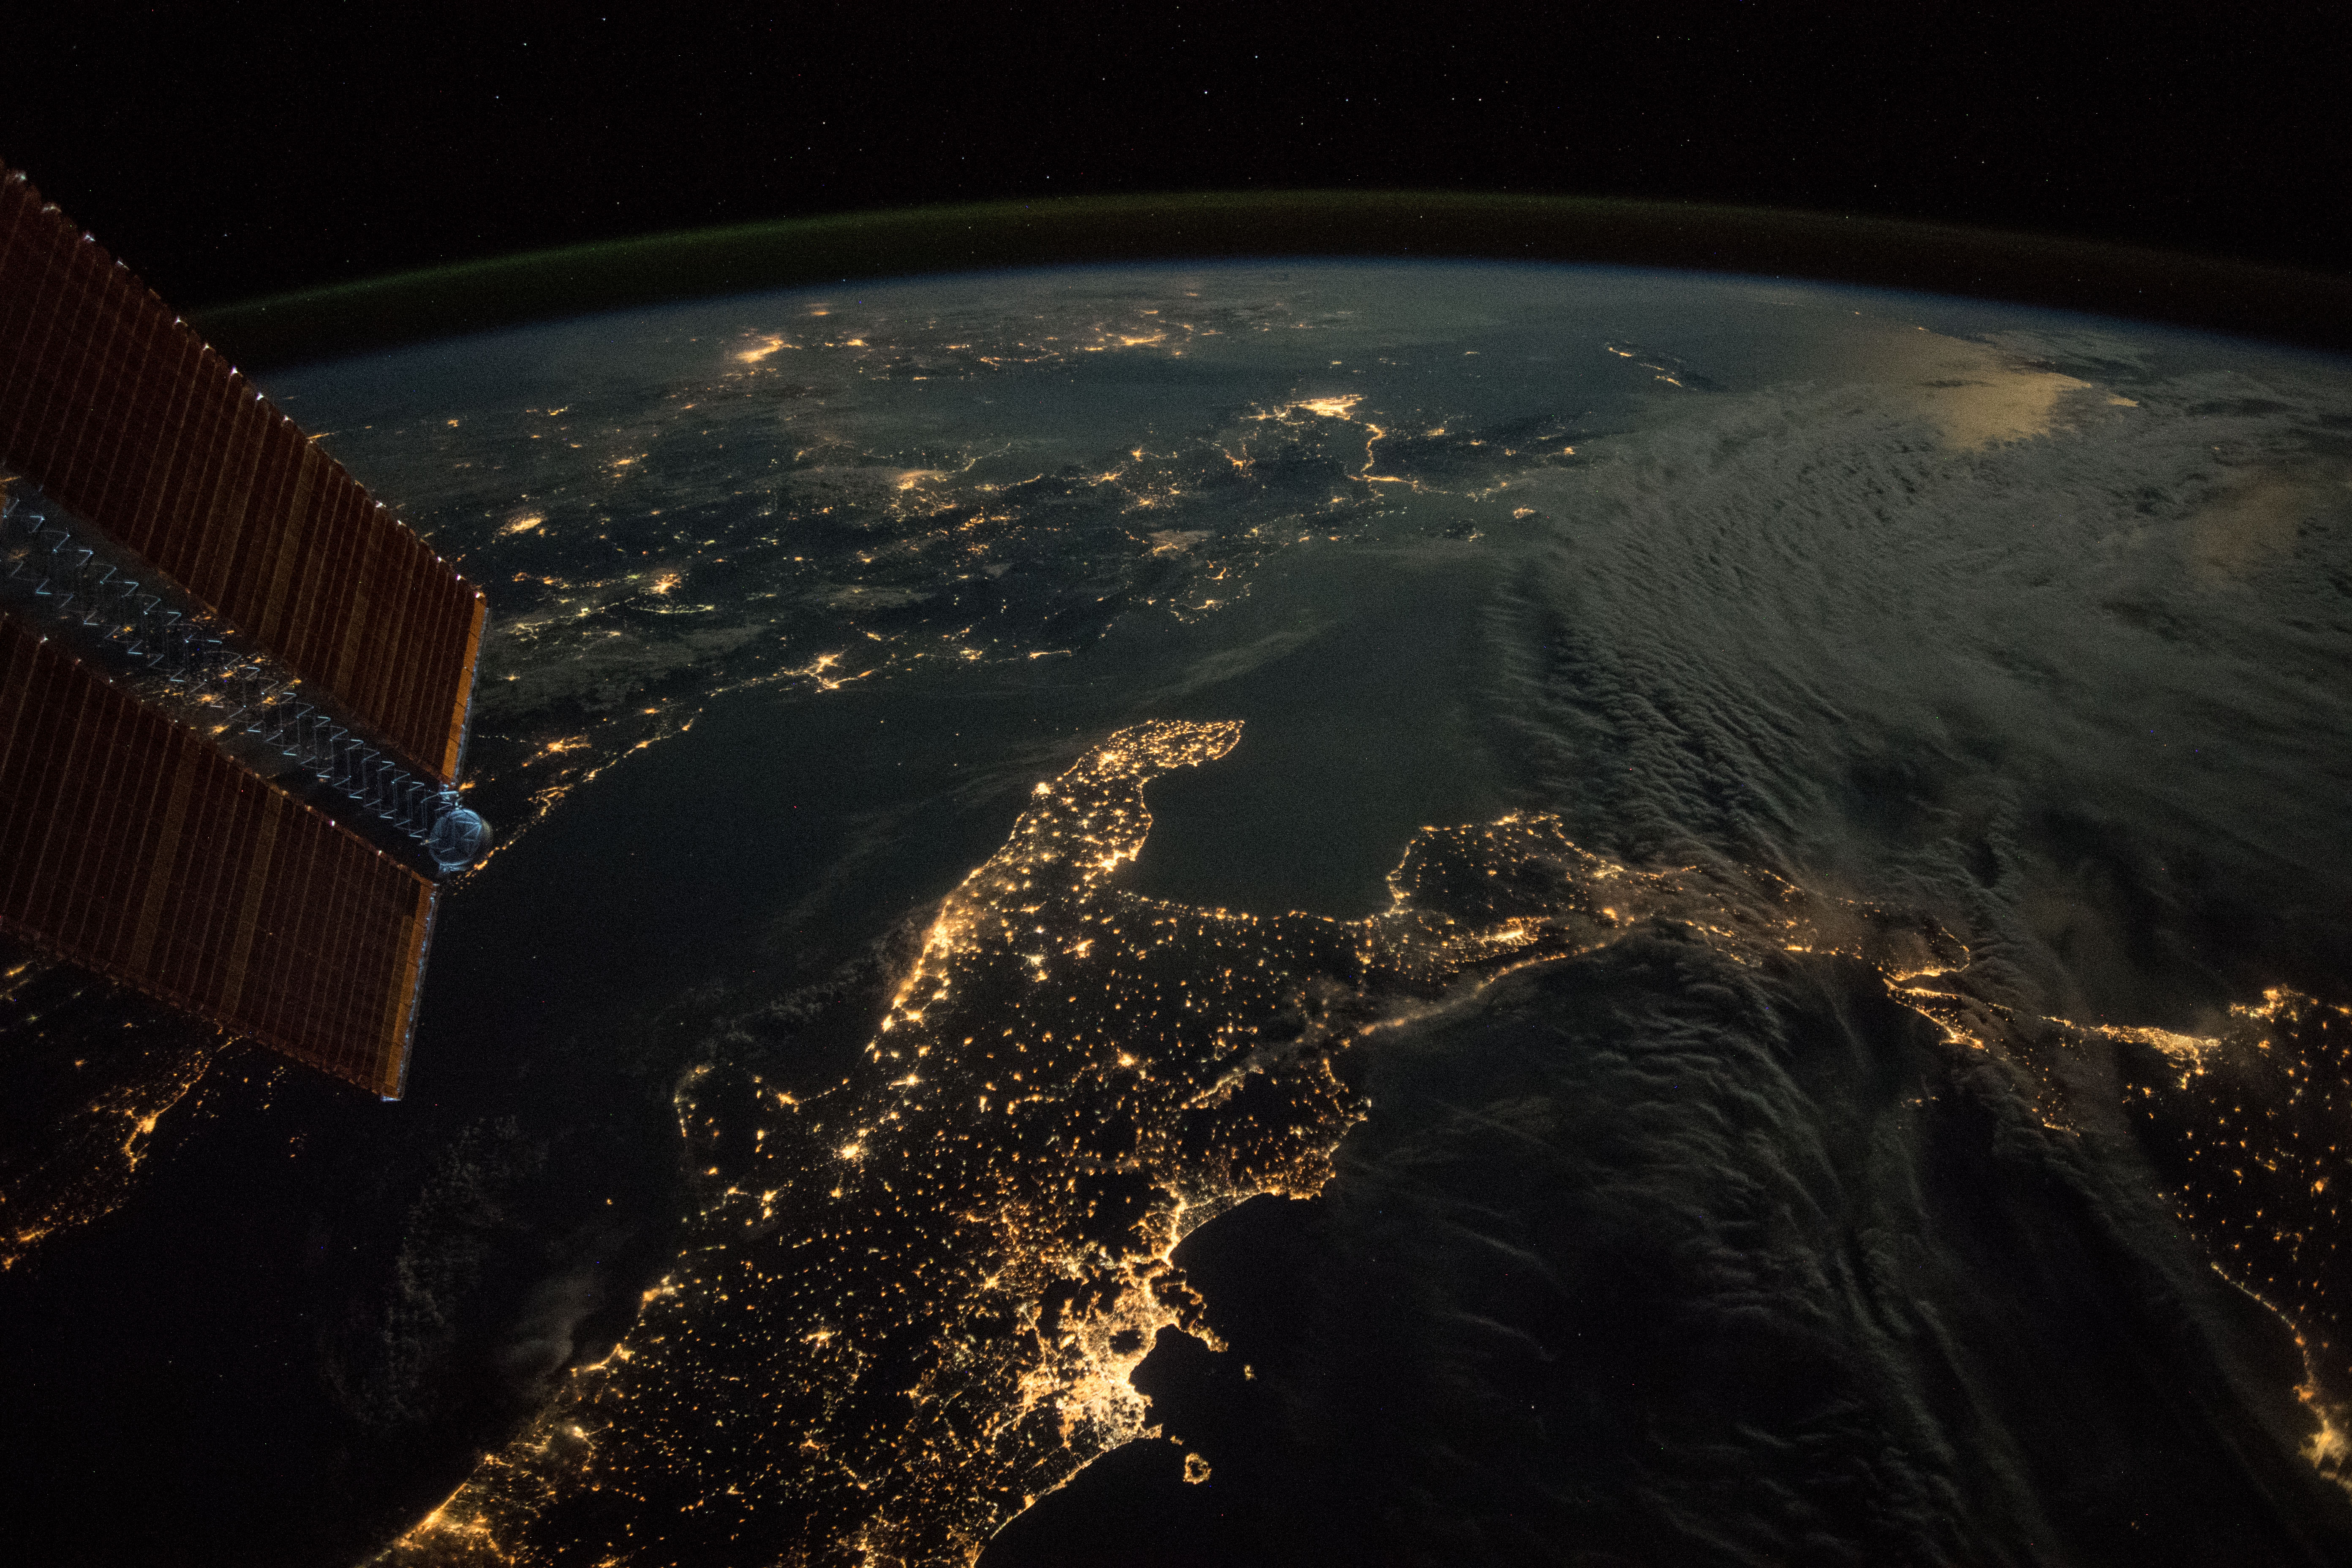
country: ITALY
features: NAPLES, BARI, TIRANA, CATANIA, PALERMO, ATHENS, ADRIATIC SEA, IONIAN SEA, TYRRHENIAN SEA, MEDITERRANEAN SEA, NIGHT, EARTH LIMB
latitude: 40.1
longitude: 17.7
